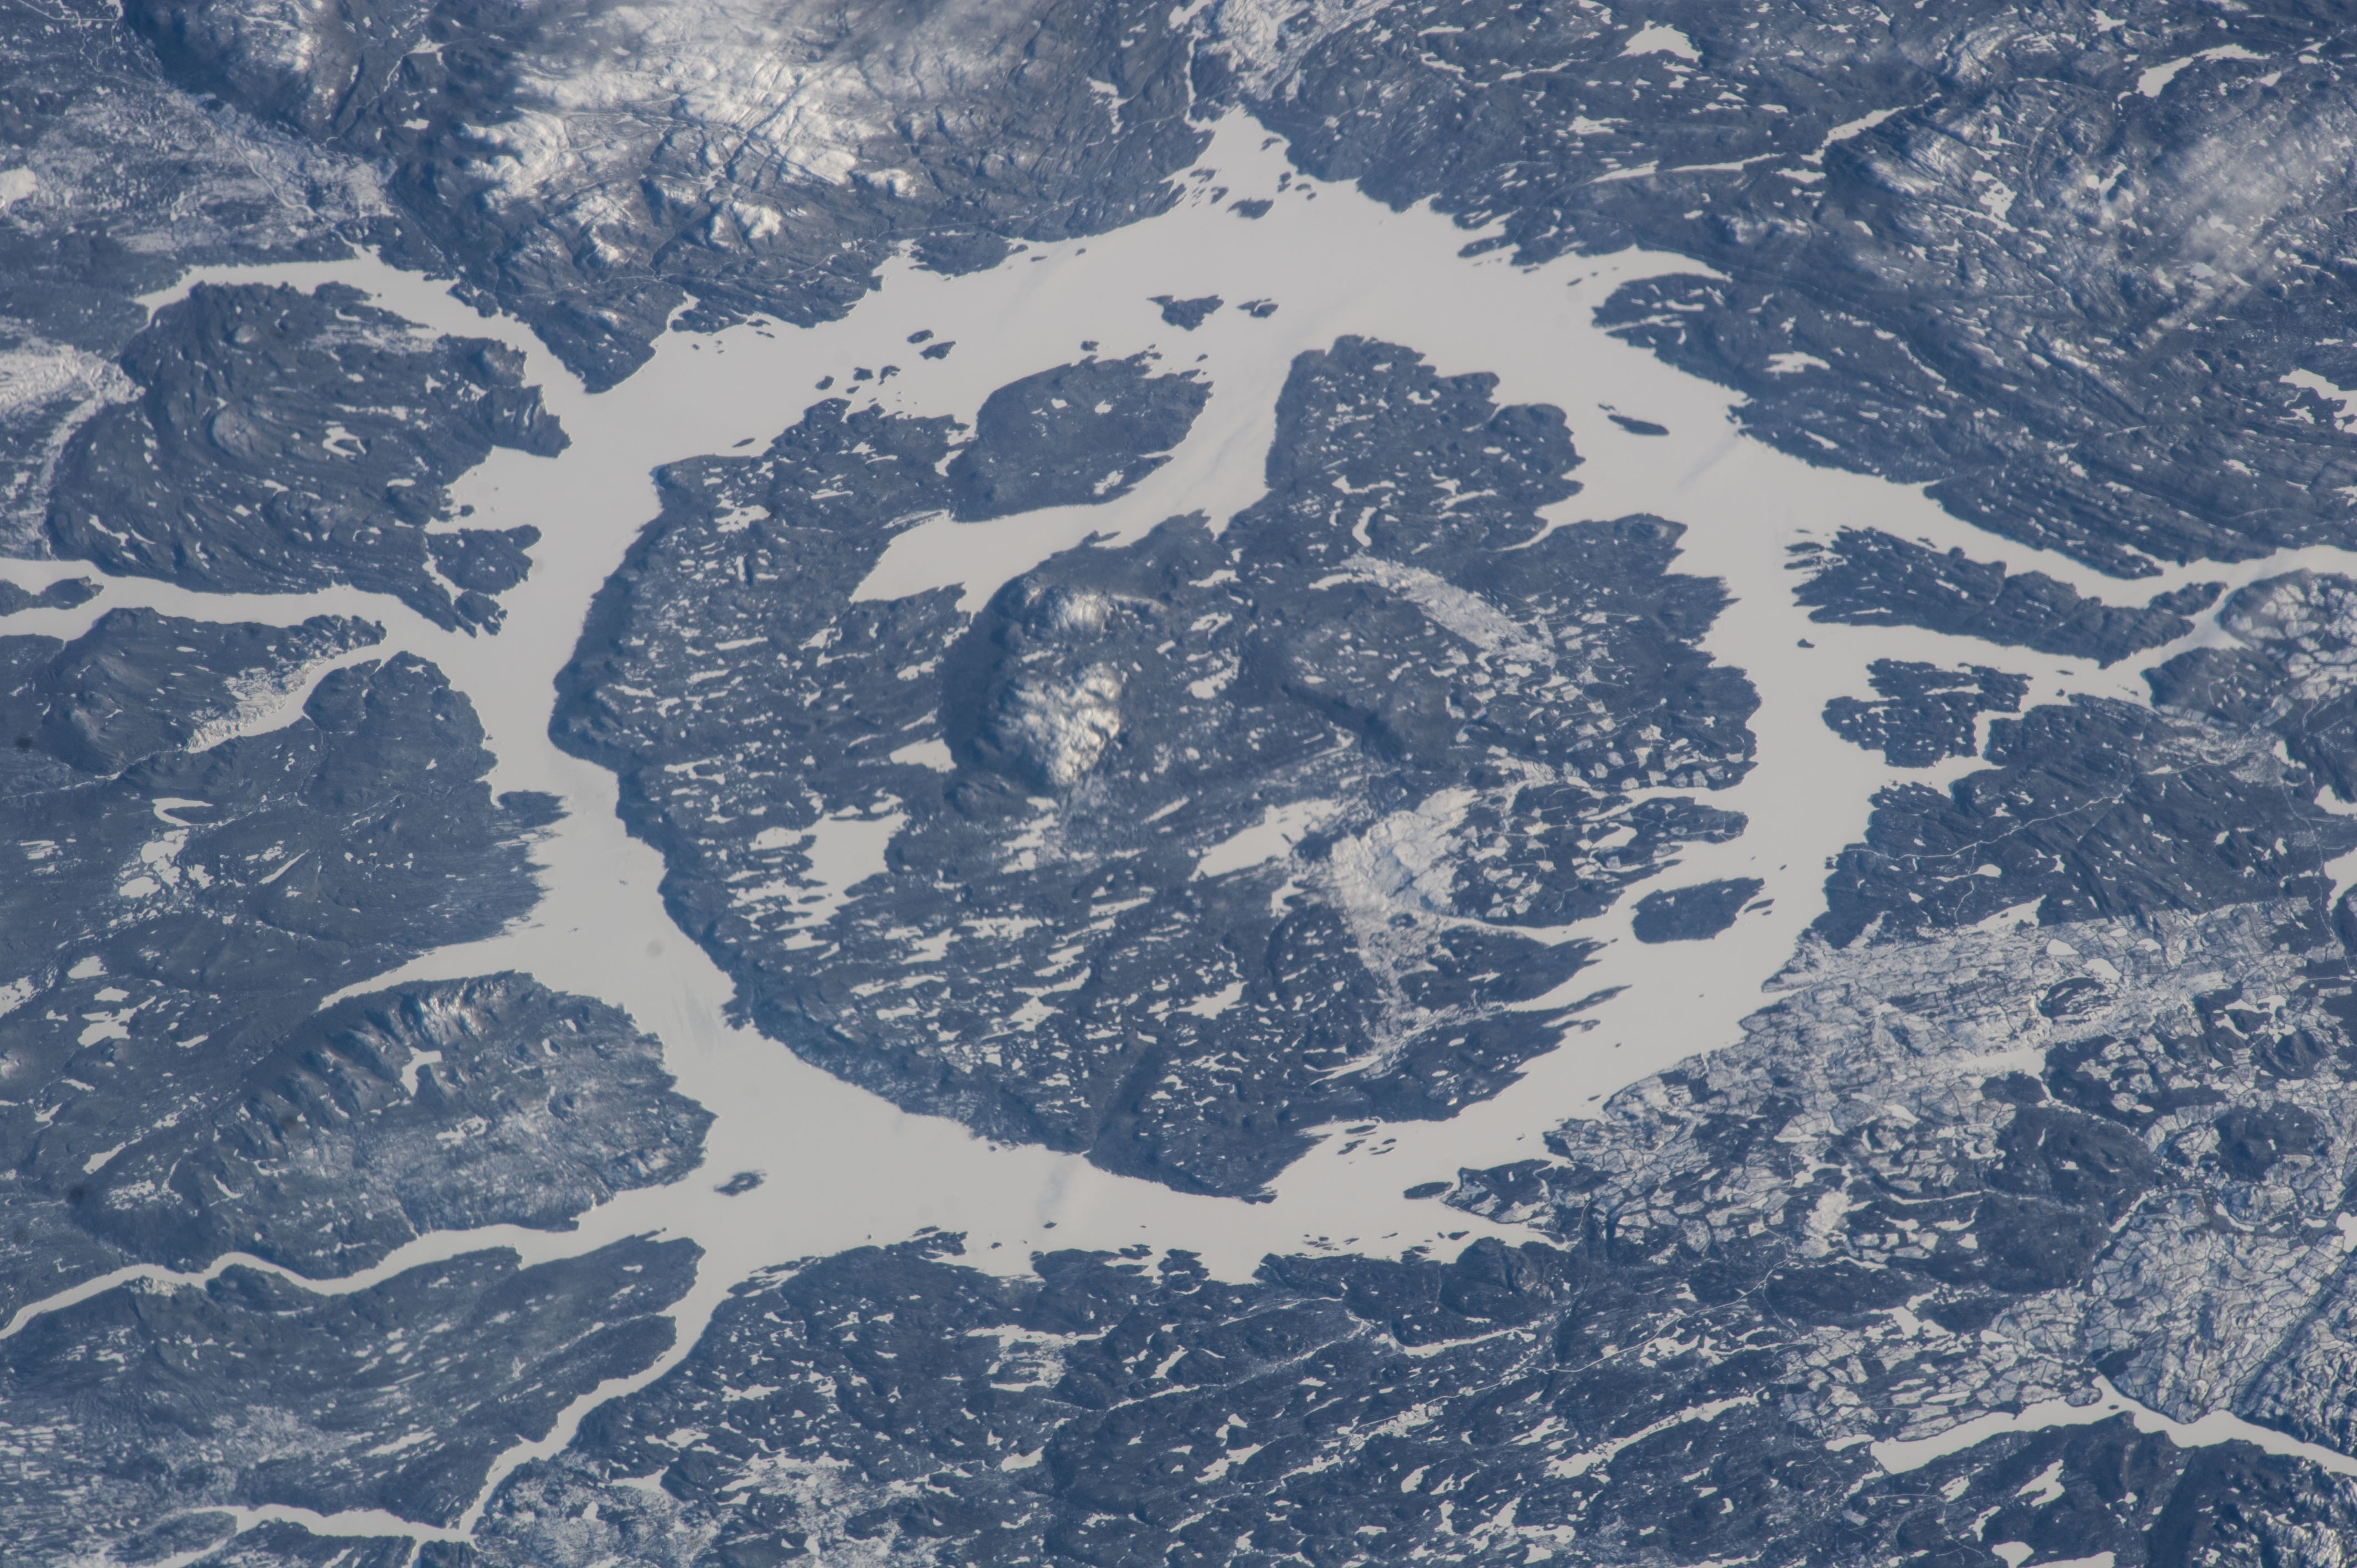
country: CANADA-Q
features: MANICOUAGAN IMPACT CRATER, ICE, SNOW
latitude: 51.4
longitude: -68.8
